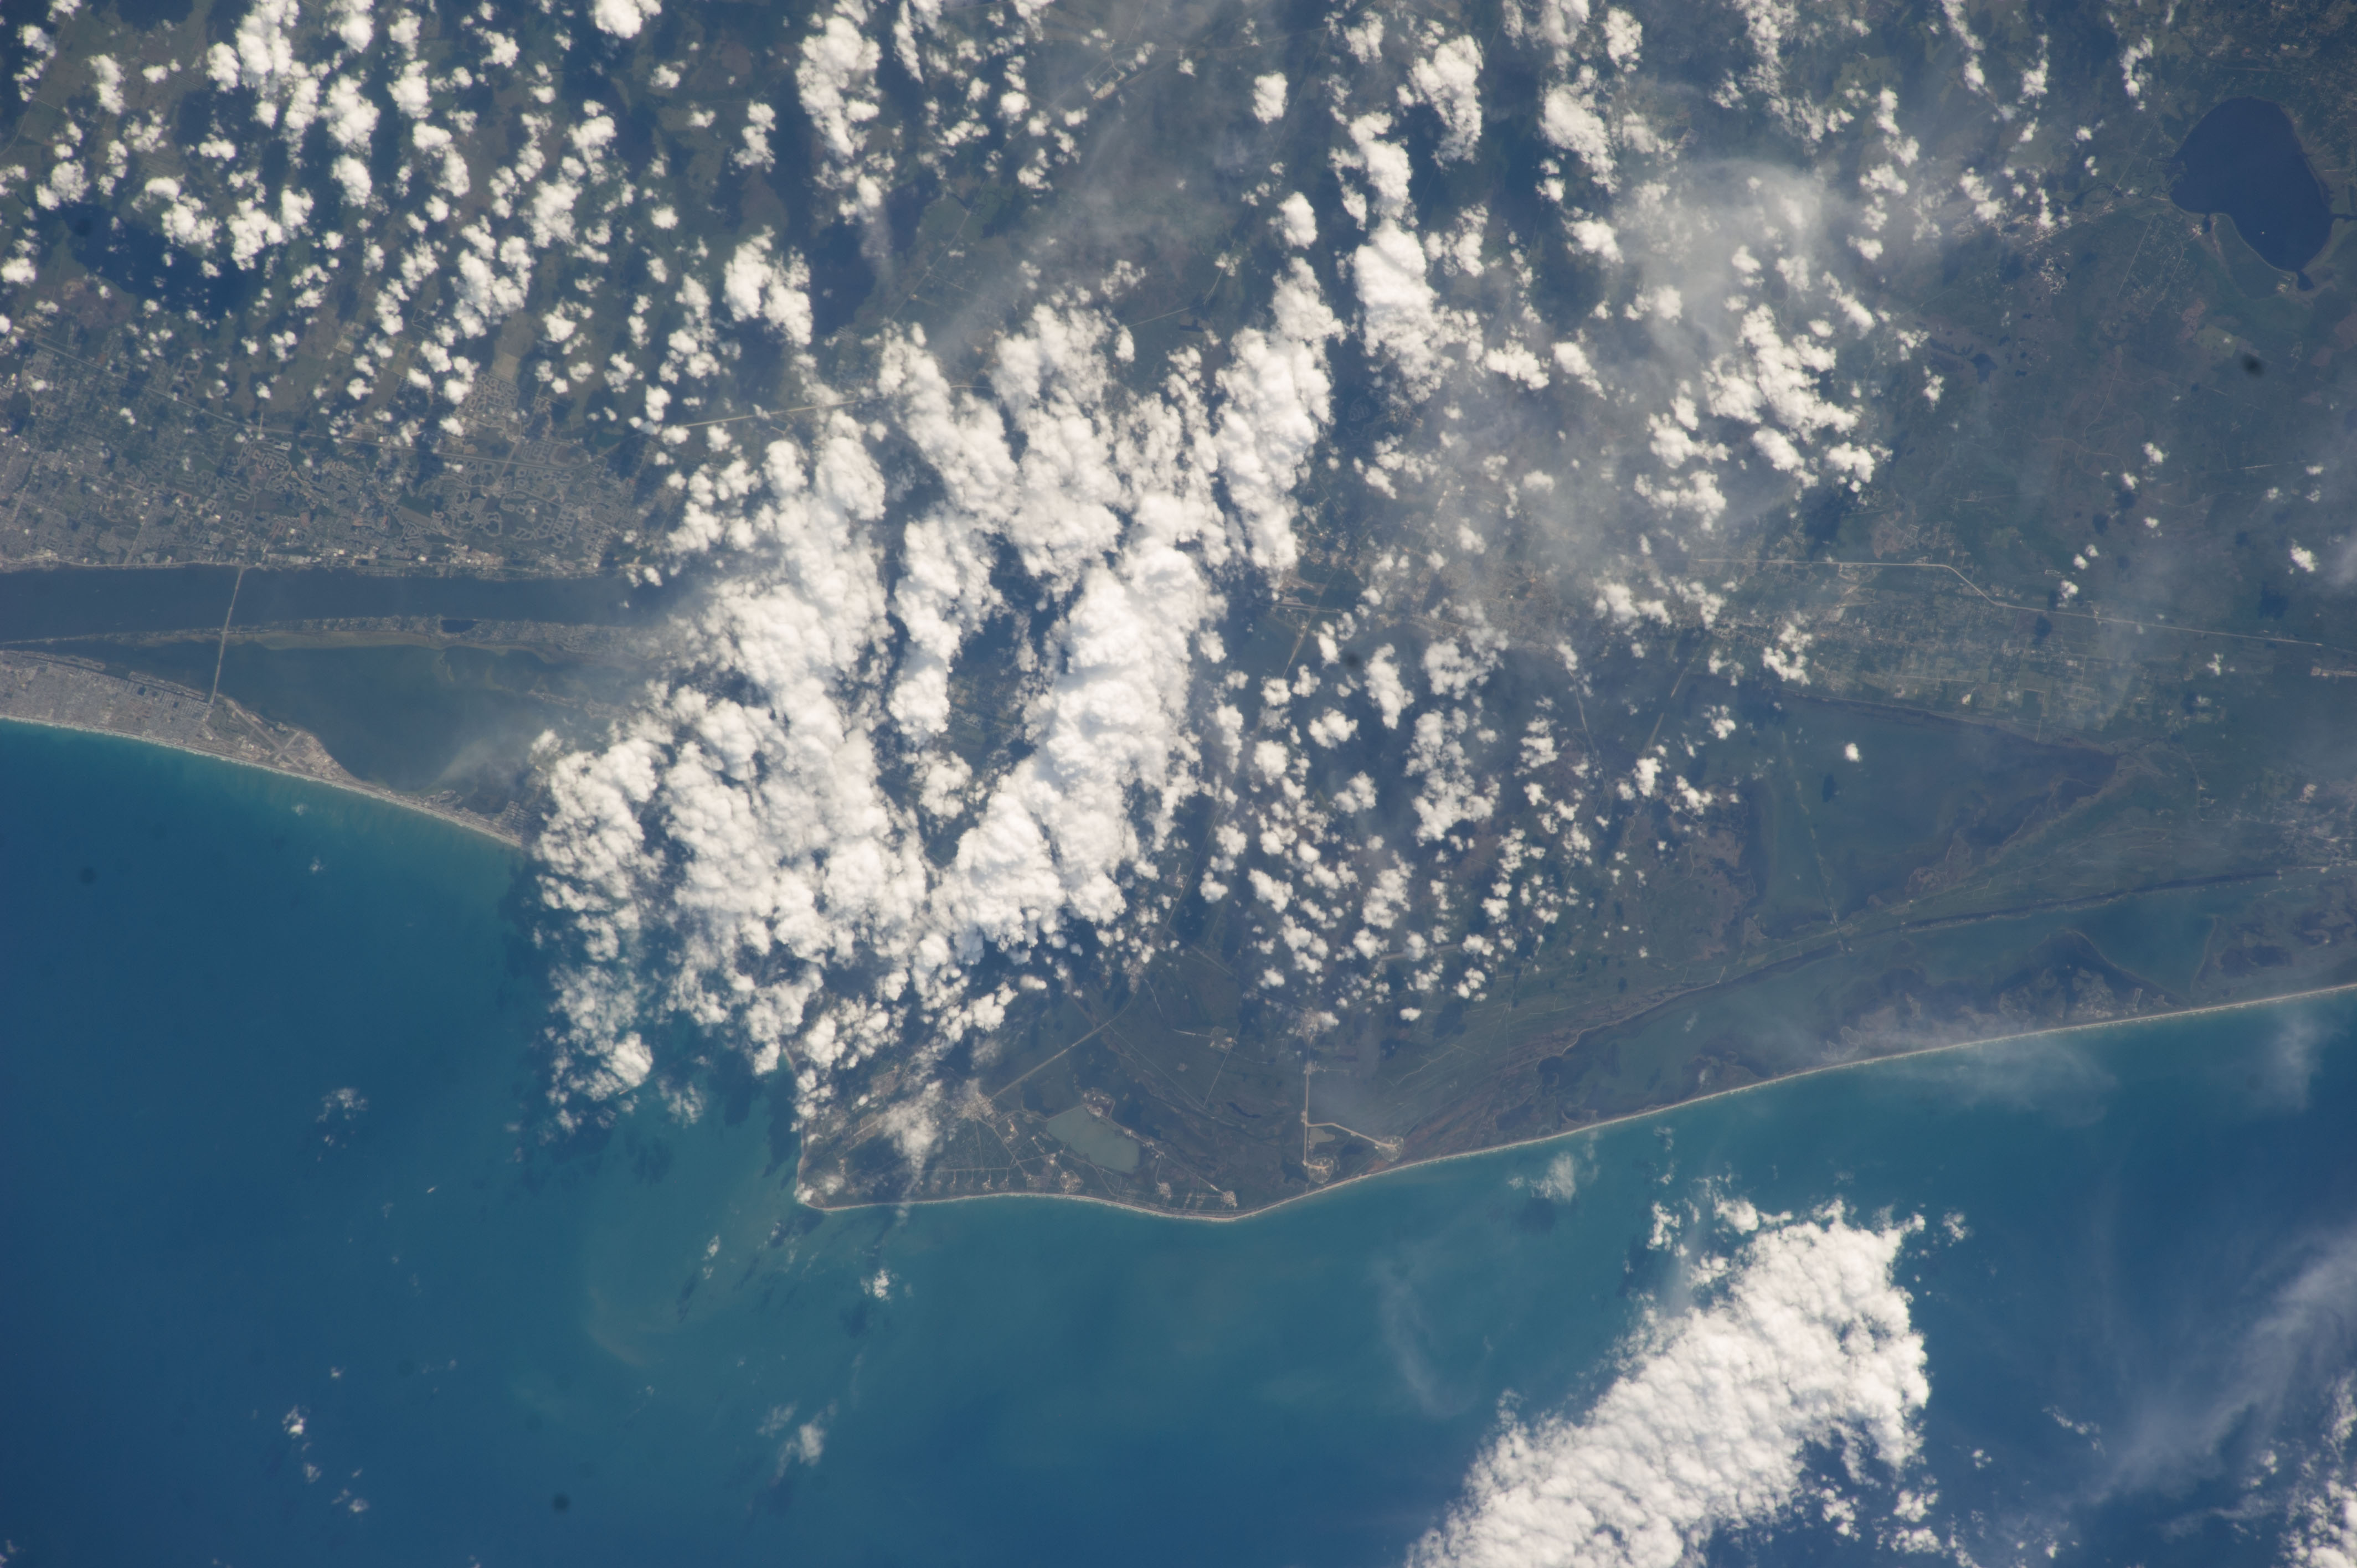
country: USA-FLORIDA
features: COCOA BEACH, CAPE CANAVERAL
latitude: 28.6
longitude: -81.0
